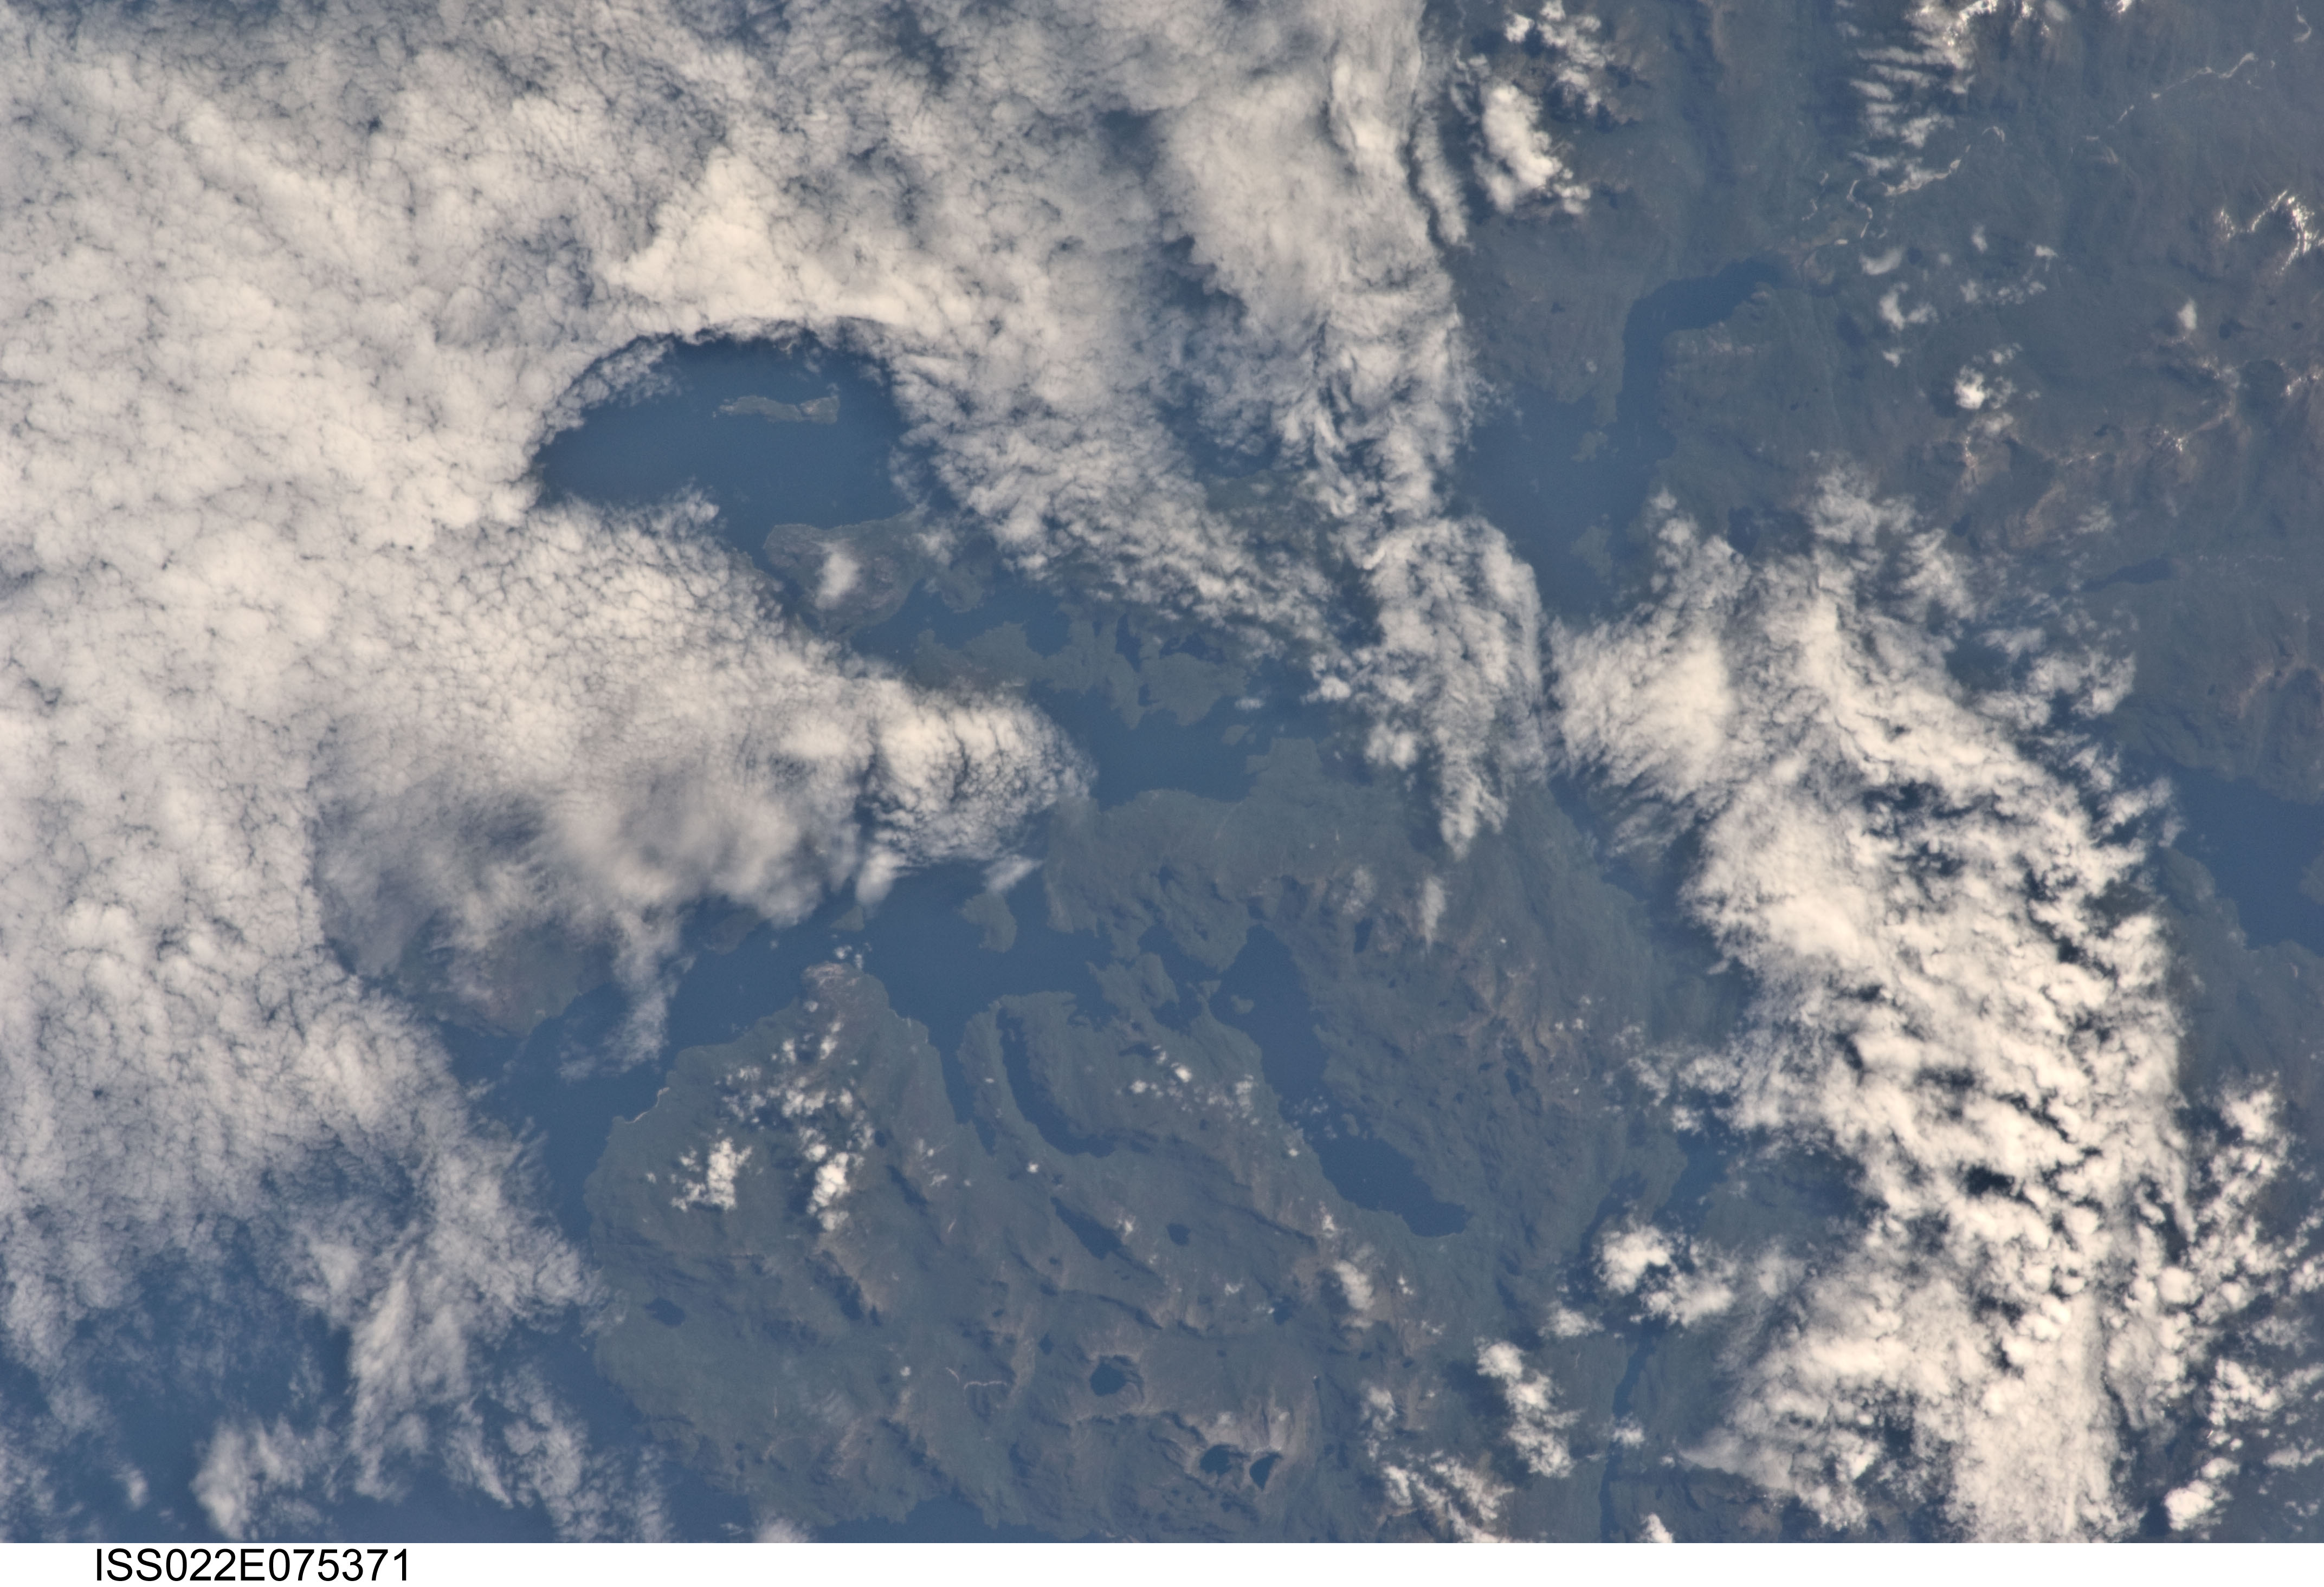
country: CHILE
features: N. MAGDELENA ISLAND, MTS., LAKES, FOREST, BAYS
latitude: -44.4
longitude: -73.0
